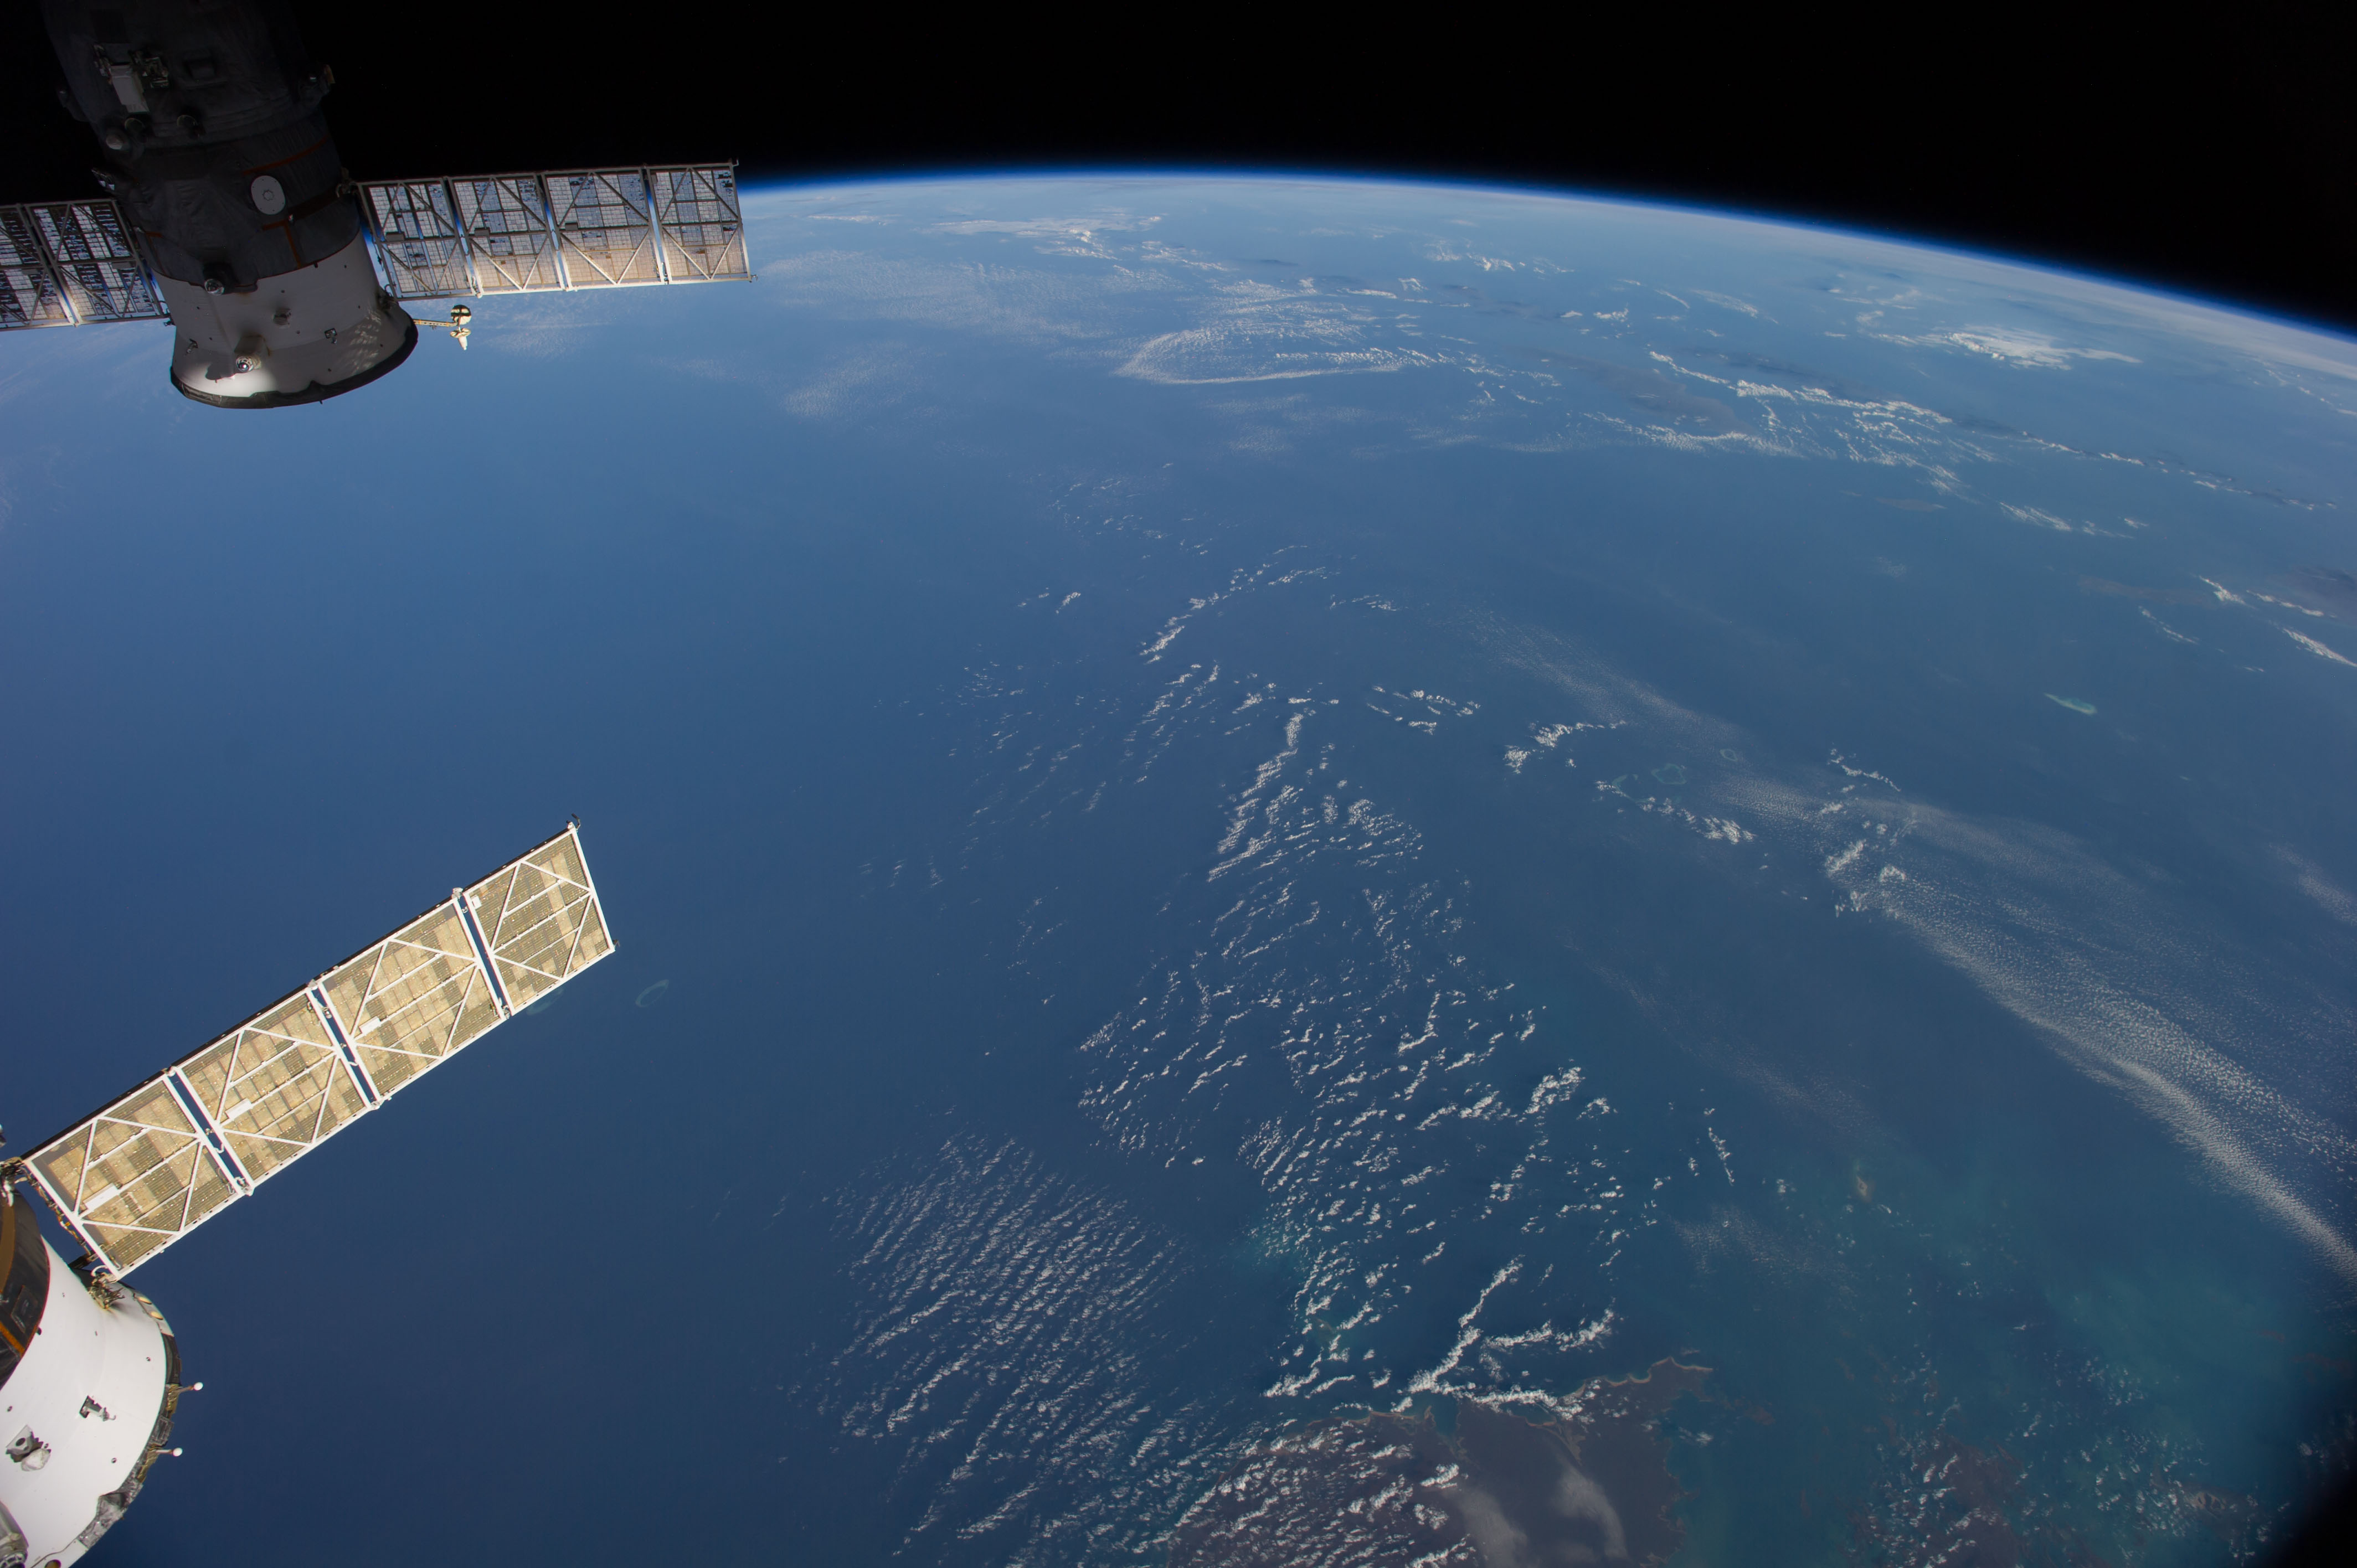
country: AUSTRALIA-WA
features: INDIAN O., KING SOUND, JAVA S., BALI S., FLORES S., SAVU S., W. NUSA TENGGARA, E. NUSA TENGGARA, ATMOSPHERIC LIMB
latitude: -15.0
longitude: 120.0
